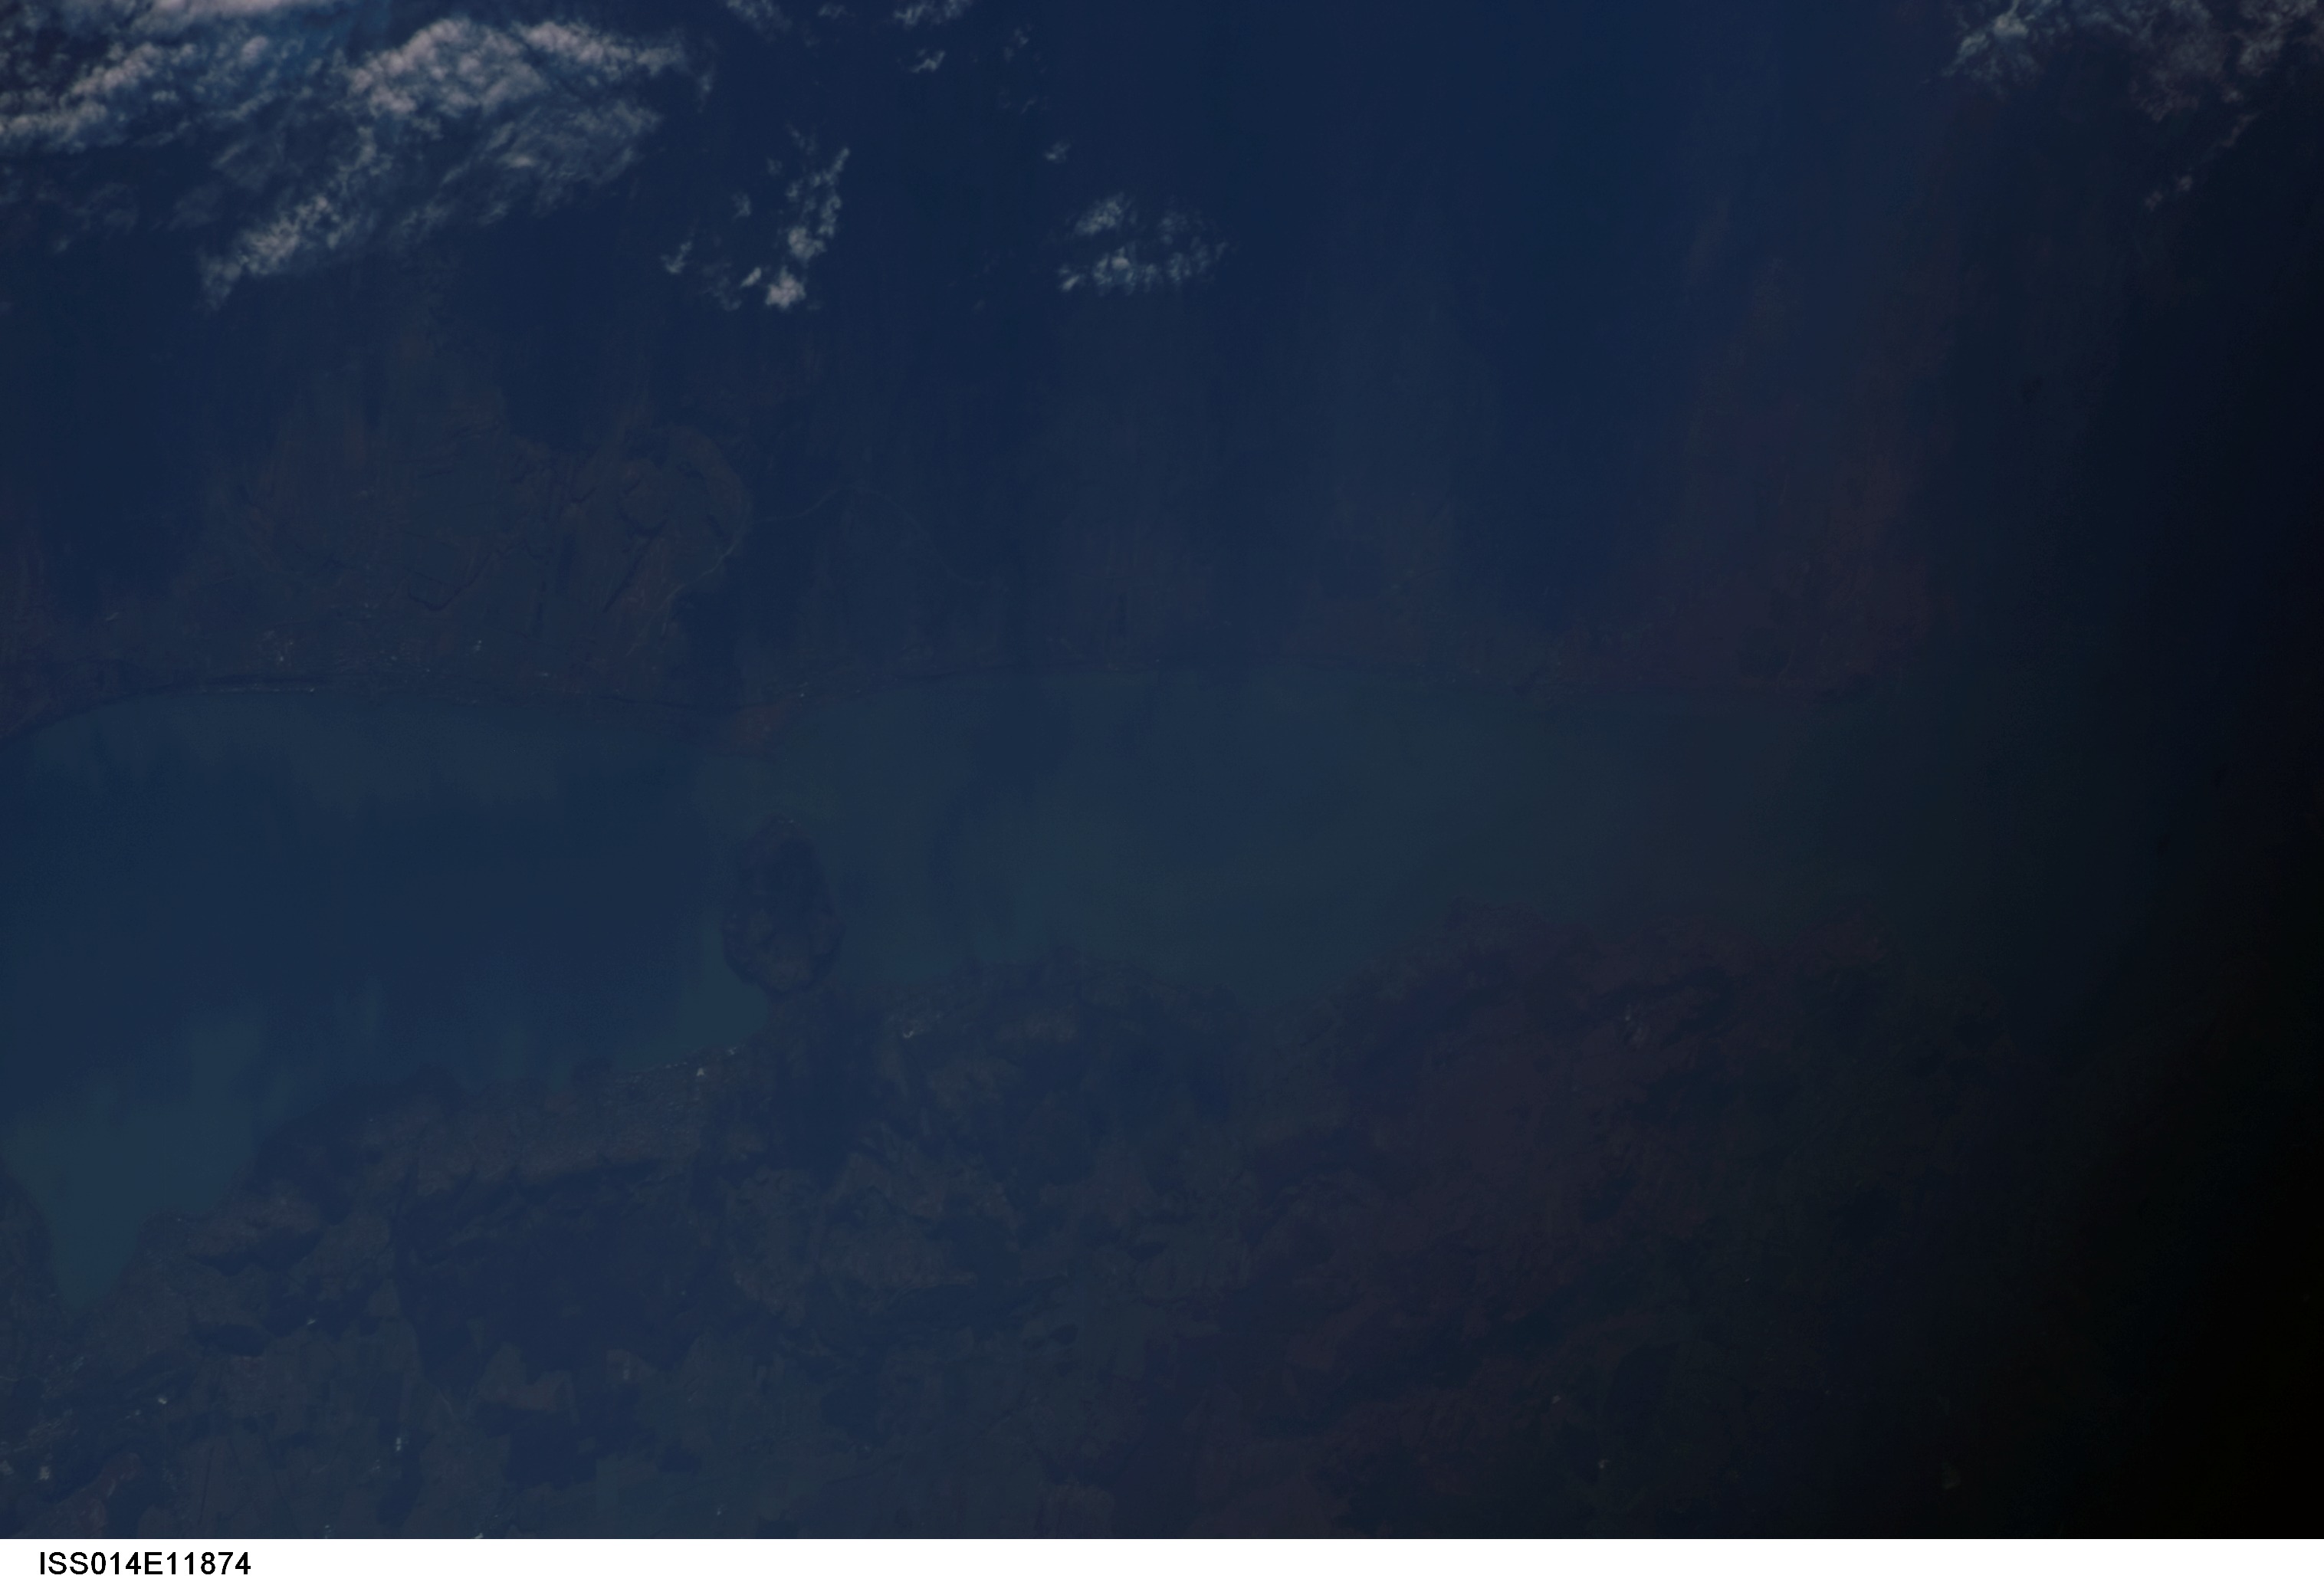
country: HUNGARY
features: CENTRAL BALATON, DARK
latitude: 47.0
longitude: 17.5
